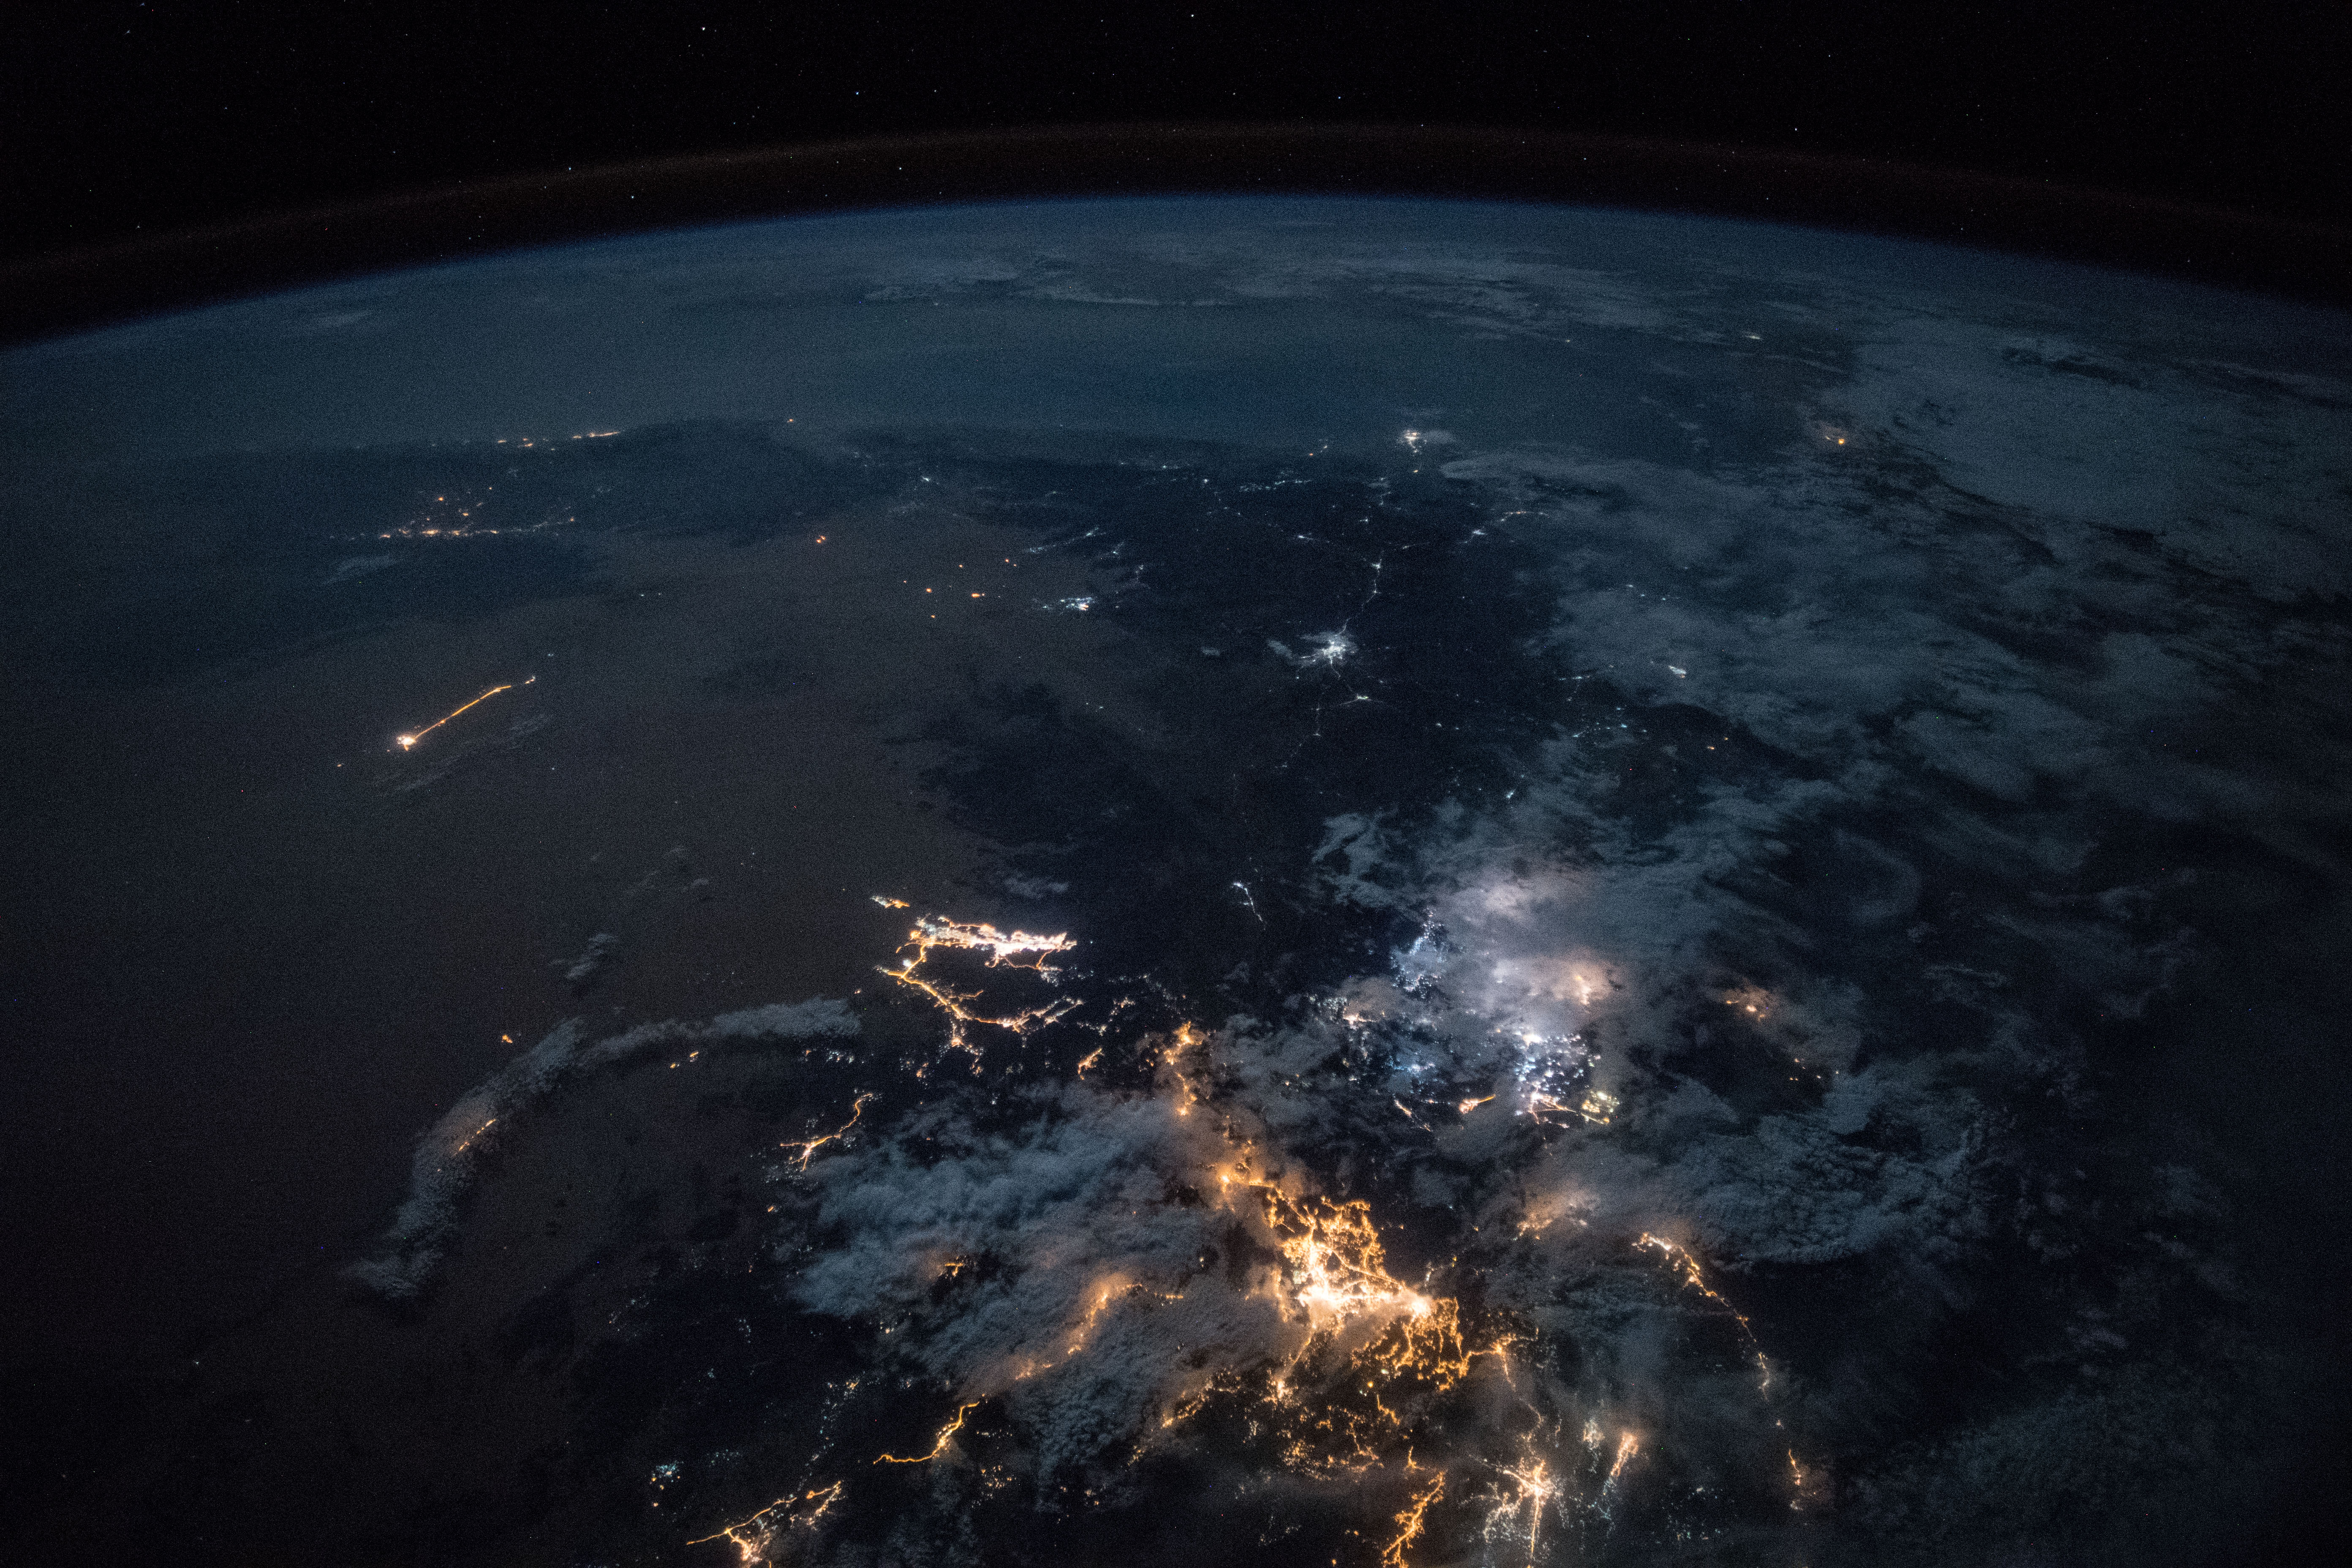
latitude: 16.7
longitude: 43.9
